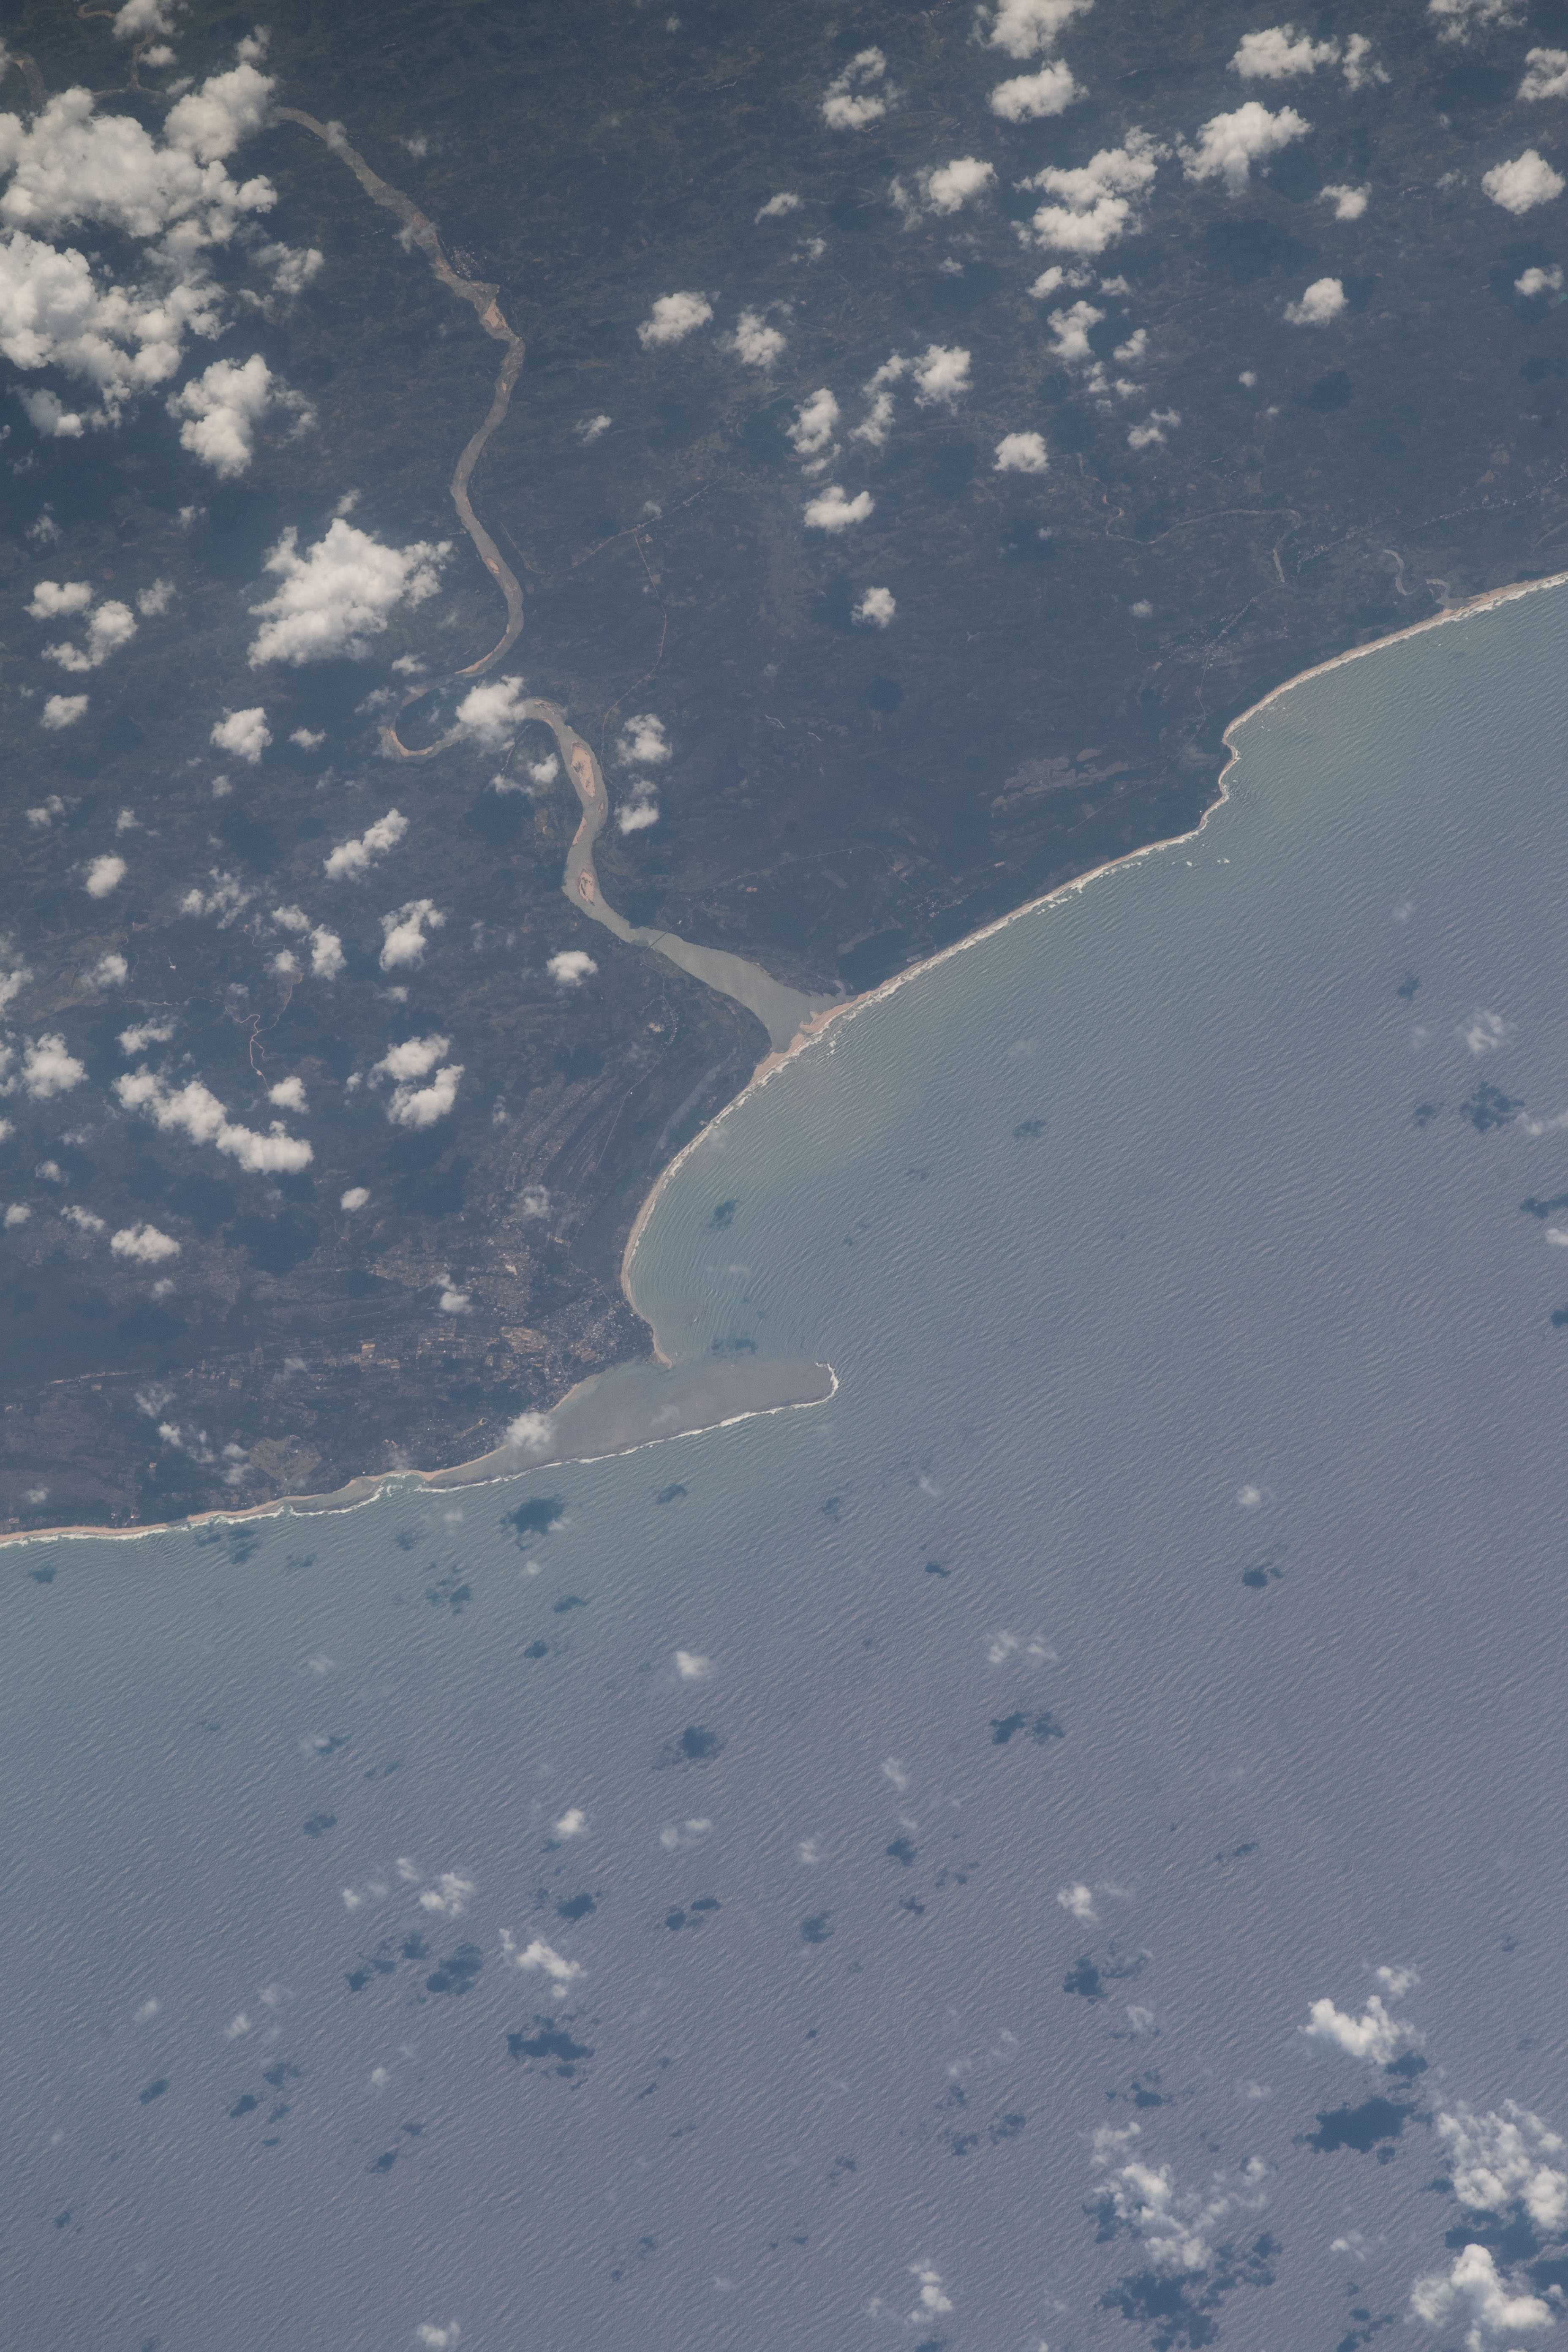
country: MADAGASCAR
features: VAVATENINA, TOAMASINA, MAHAVELONA, ONIBE RIVER
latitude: -17.7
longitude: 49.5
